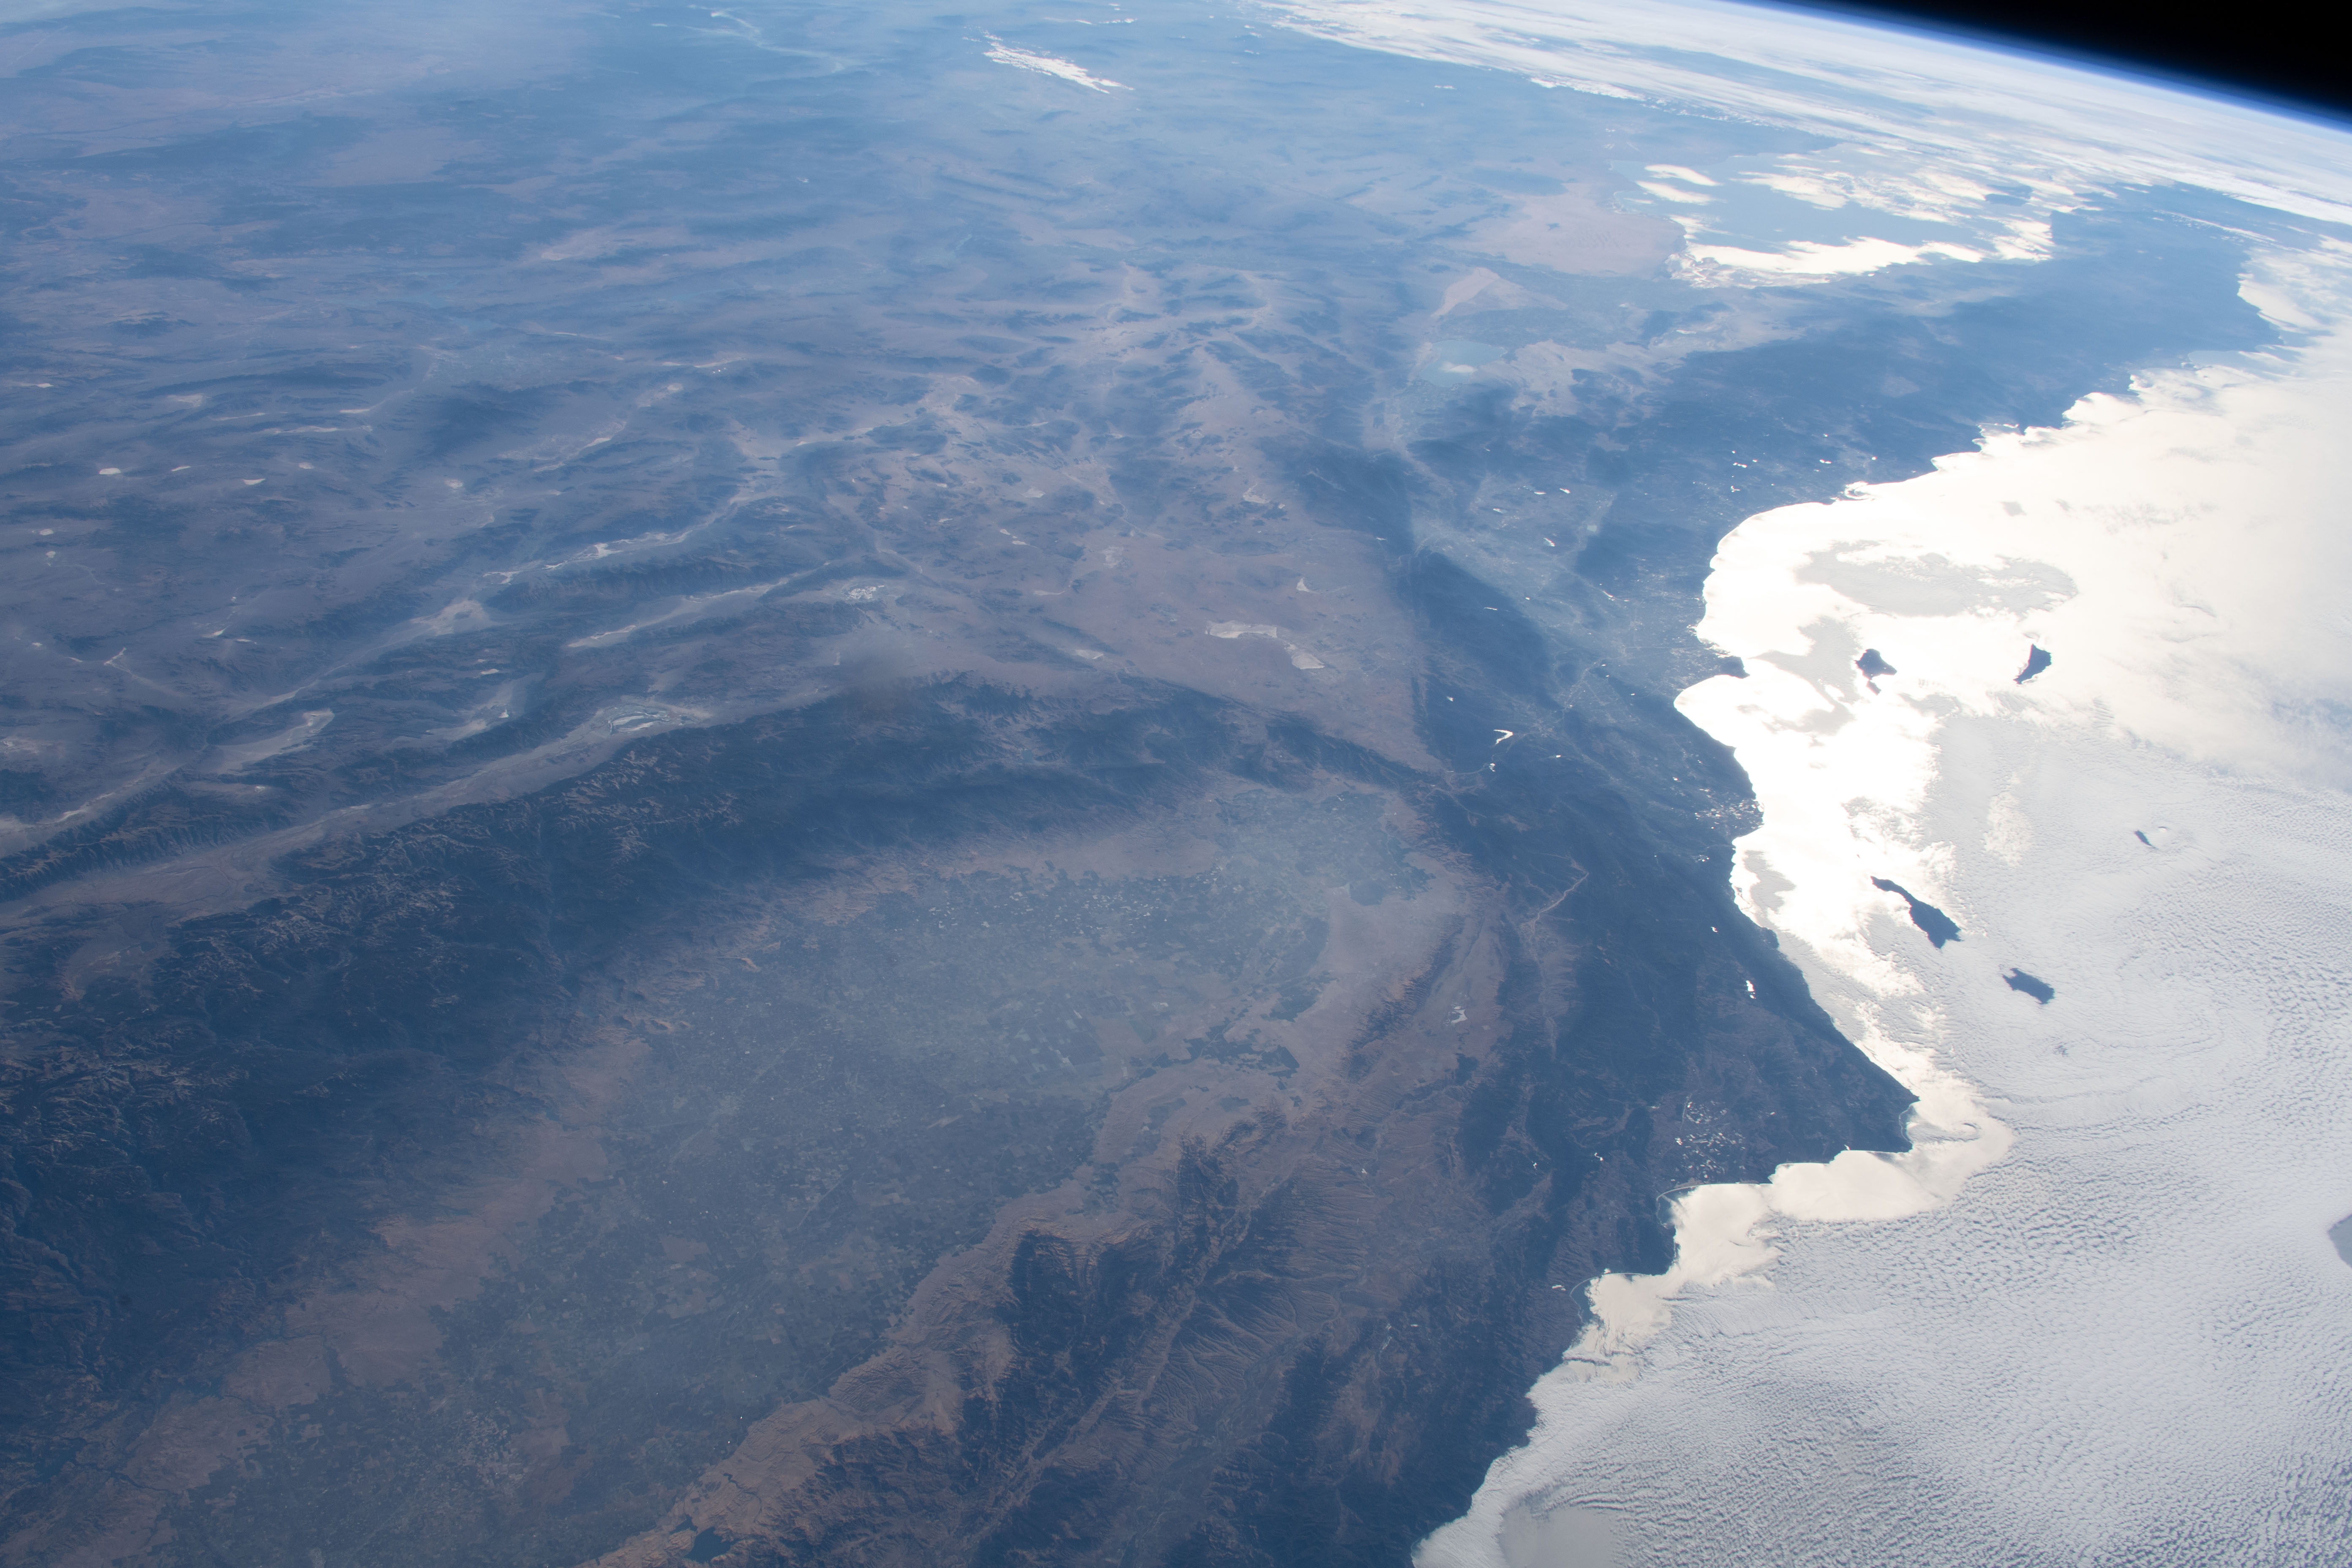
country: USA-CALIFORNIA
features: BAKERSFIELD, RIVERSIDE, SAN DIEGO, FRESNO, LOS ANGELES, VICTORVILLE
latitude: 35.5
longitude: -118.5
